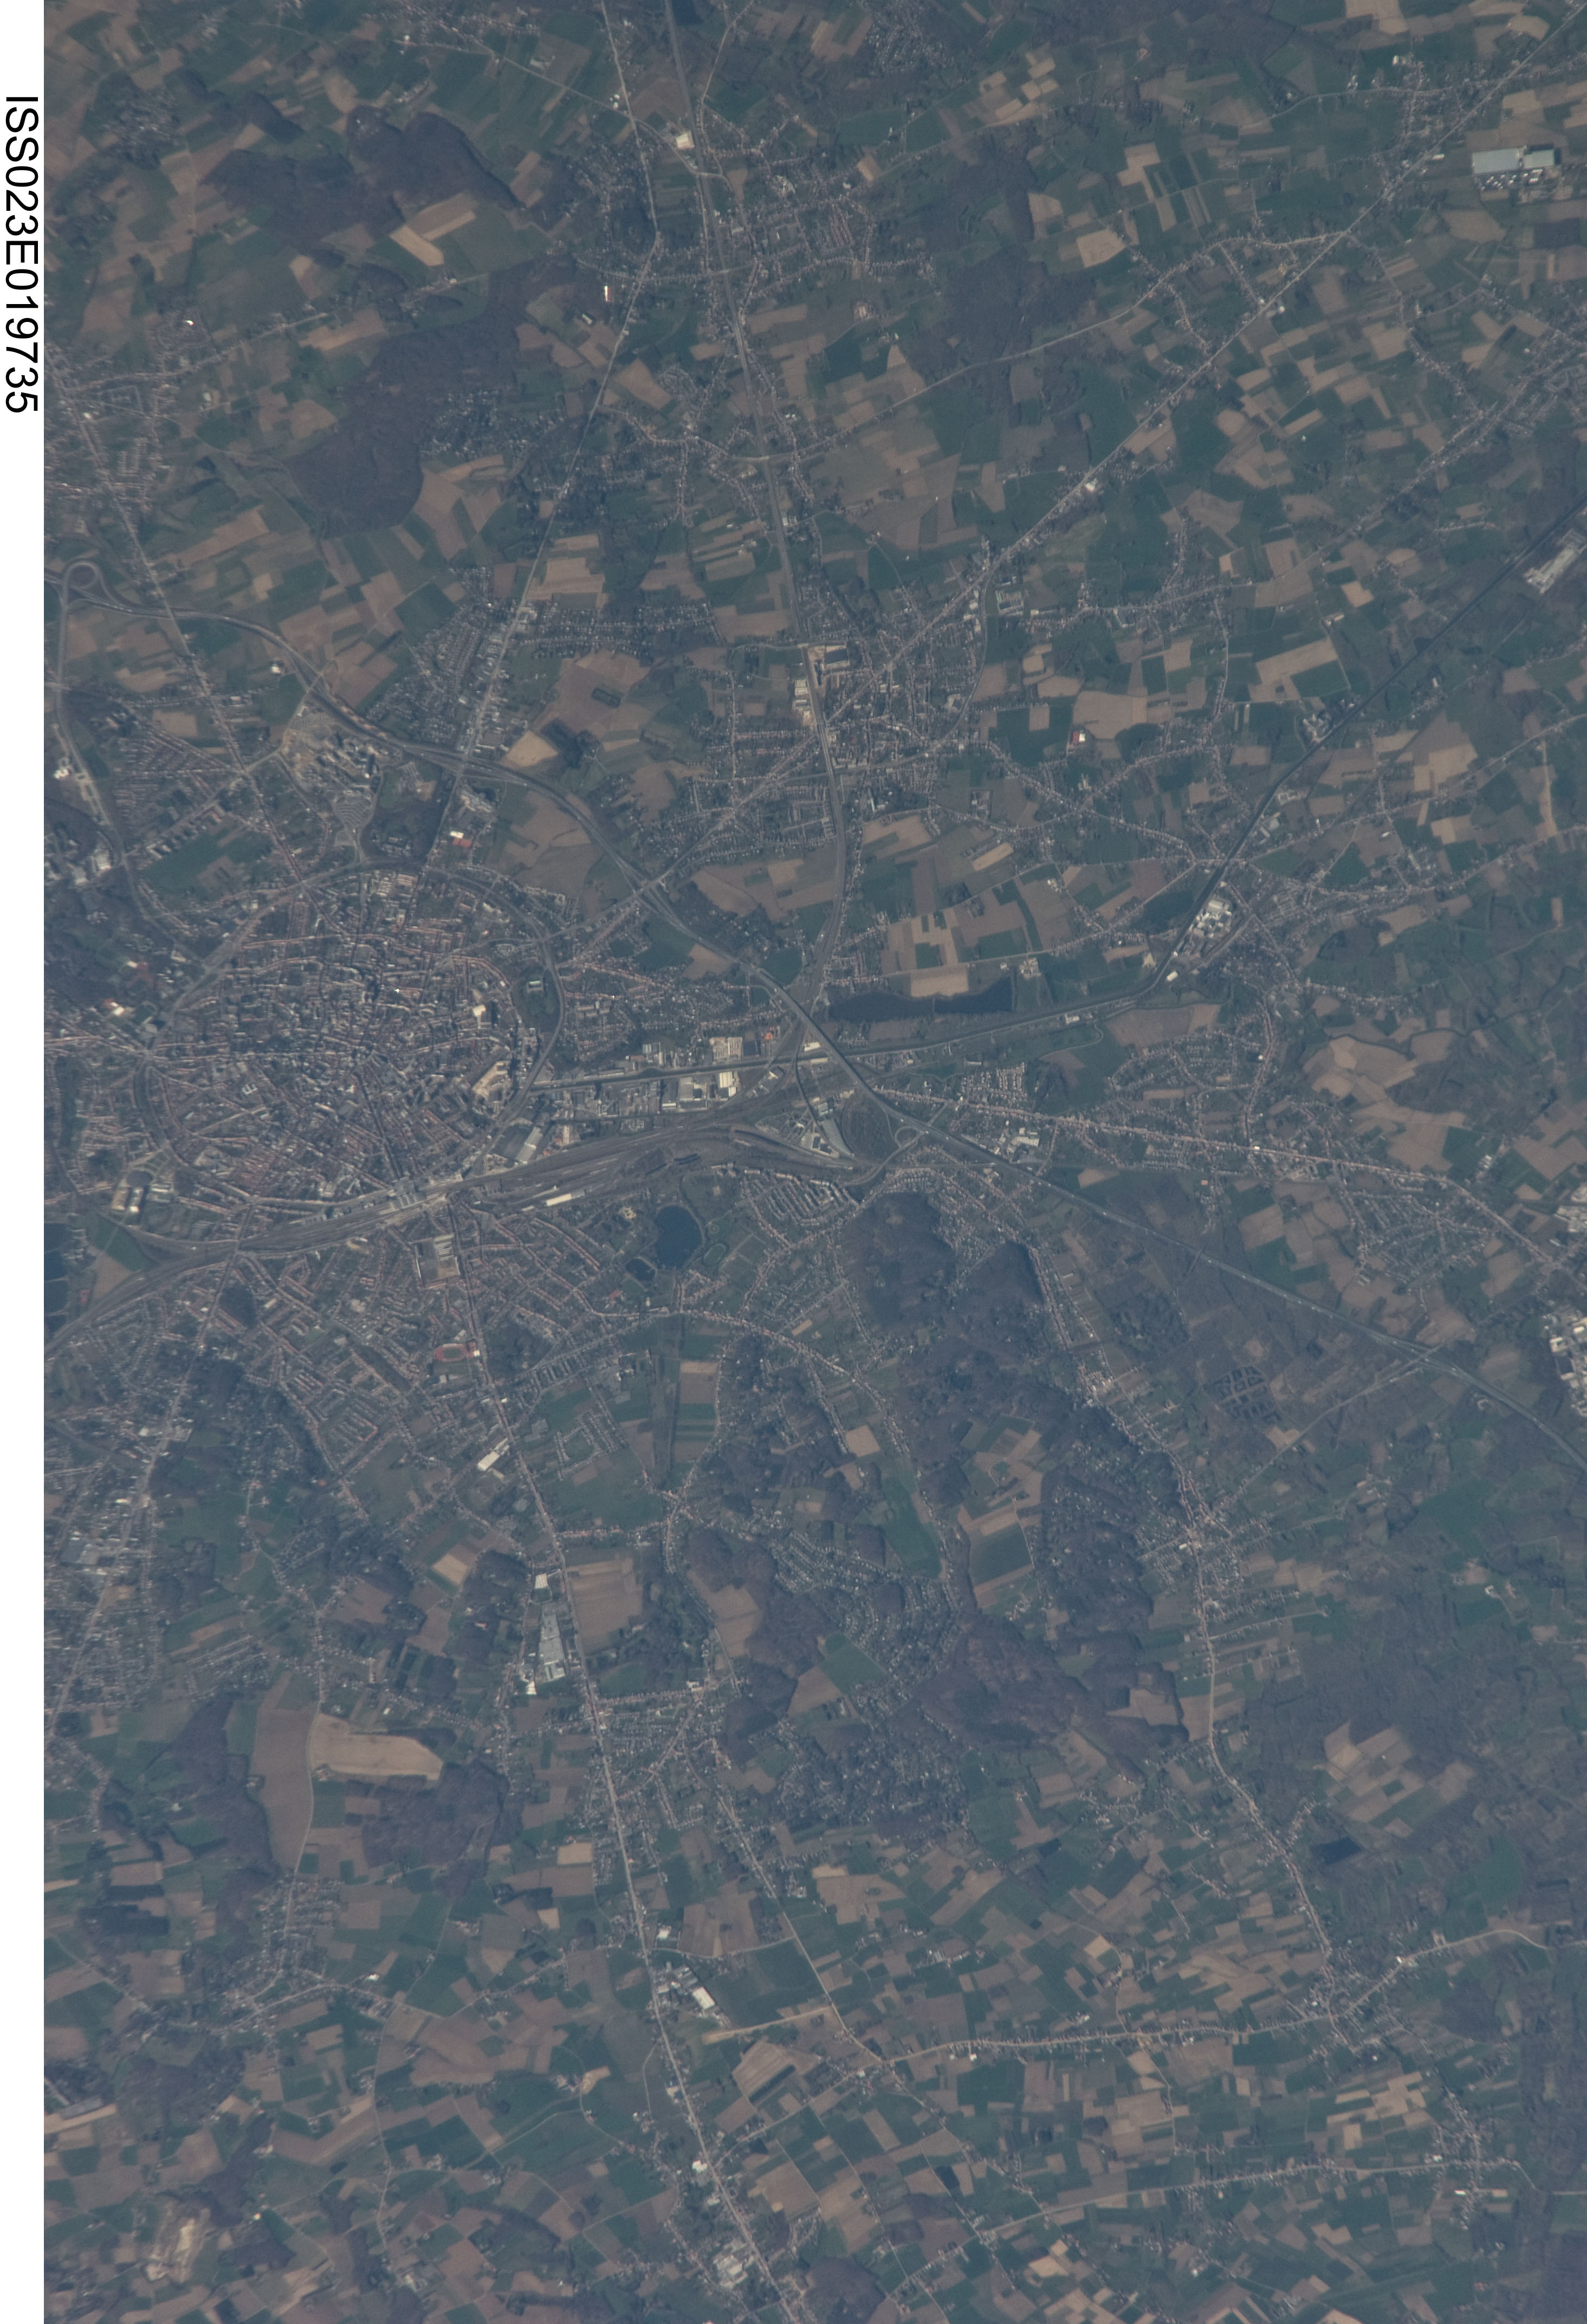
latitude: 50.9
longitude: 4.7
